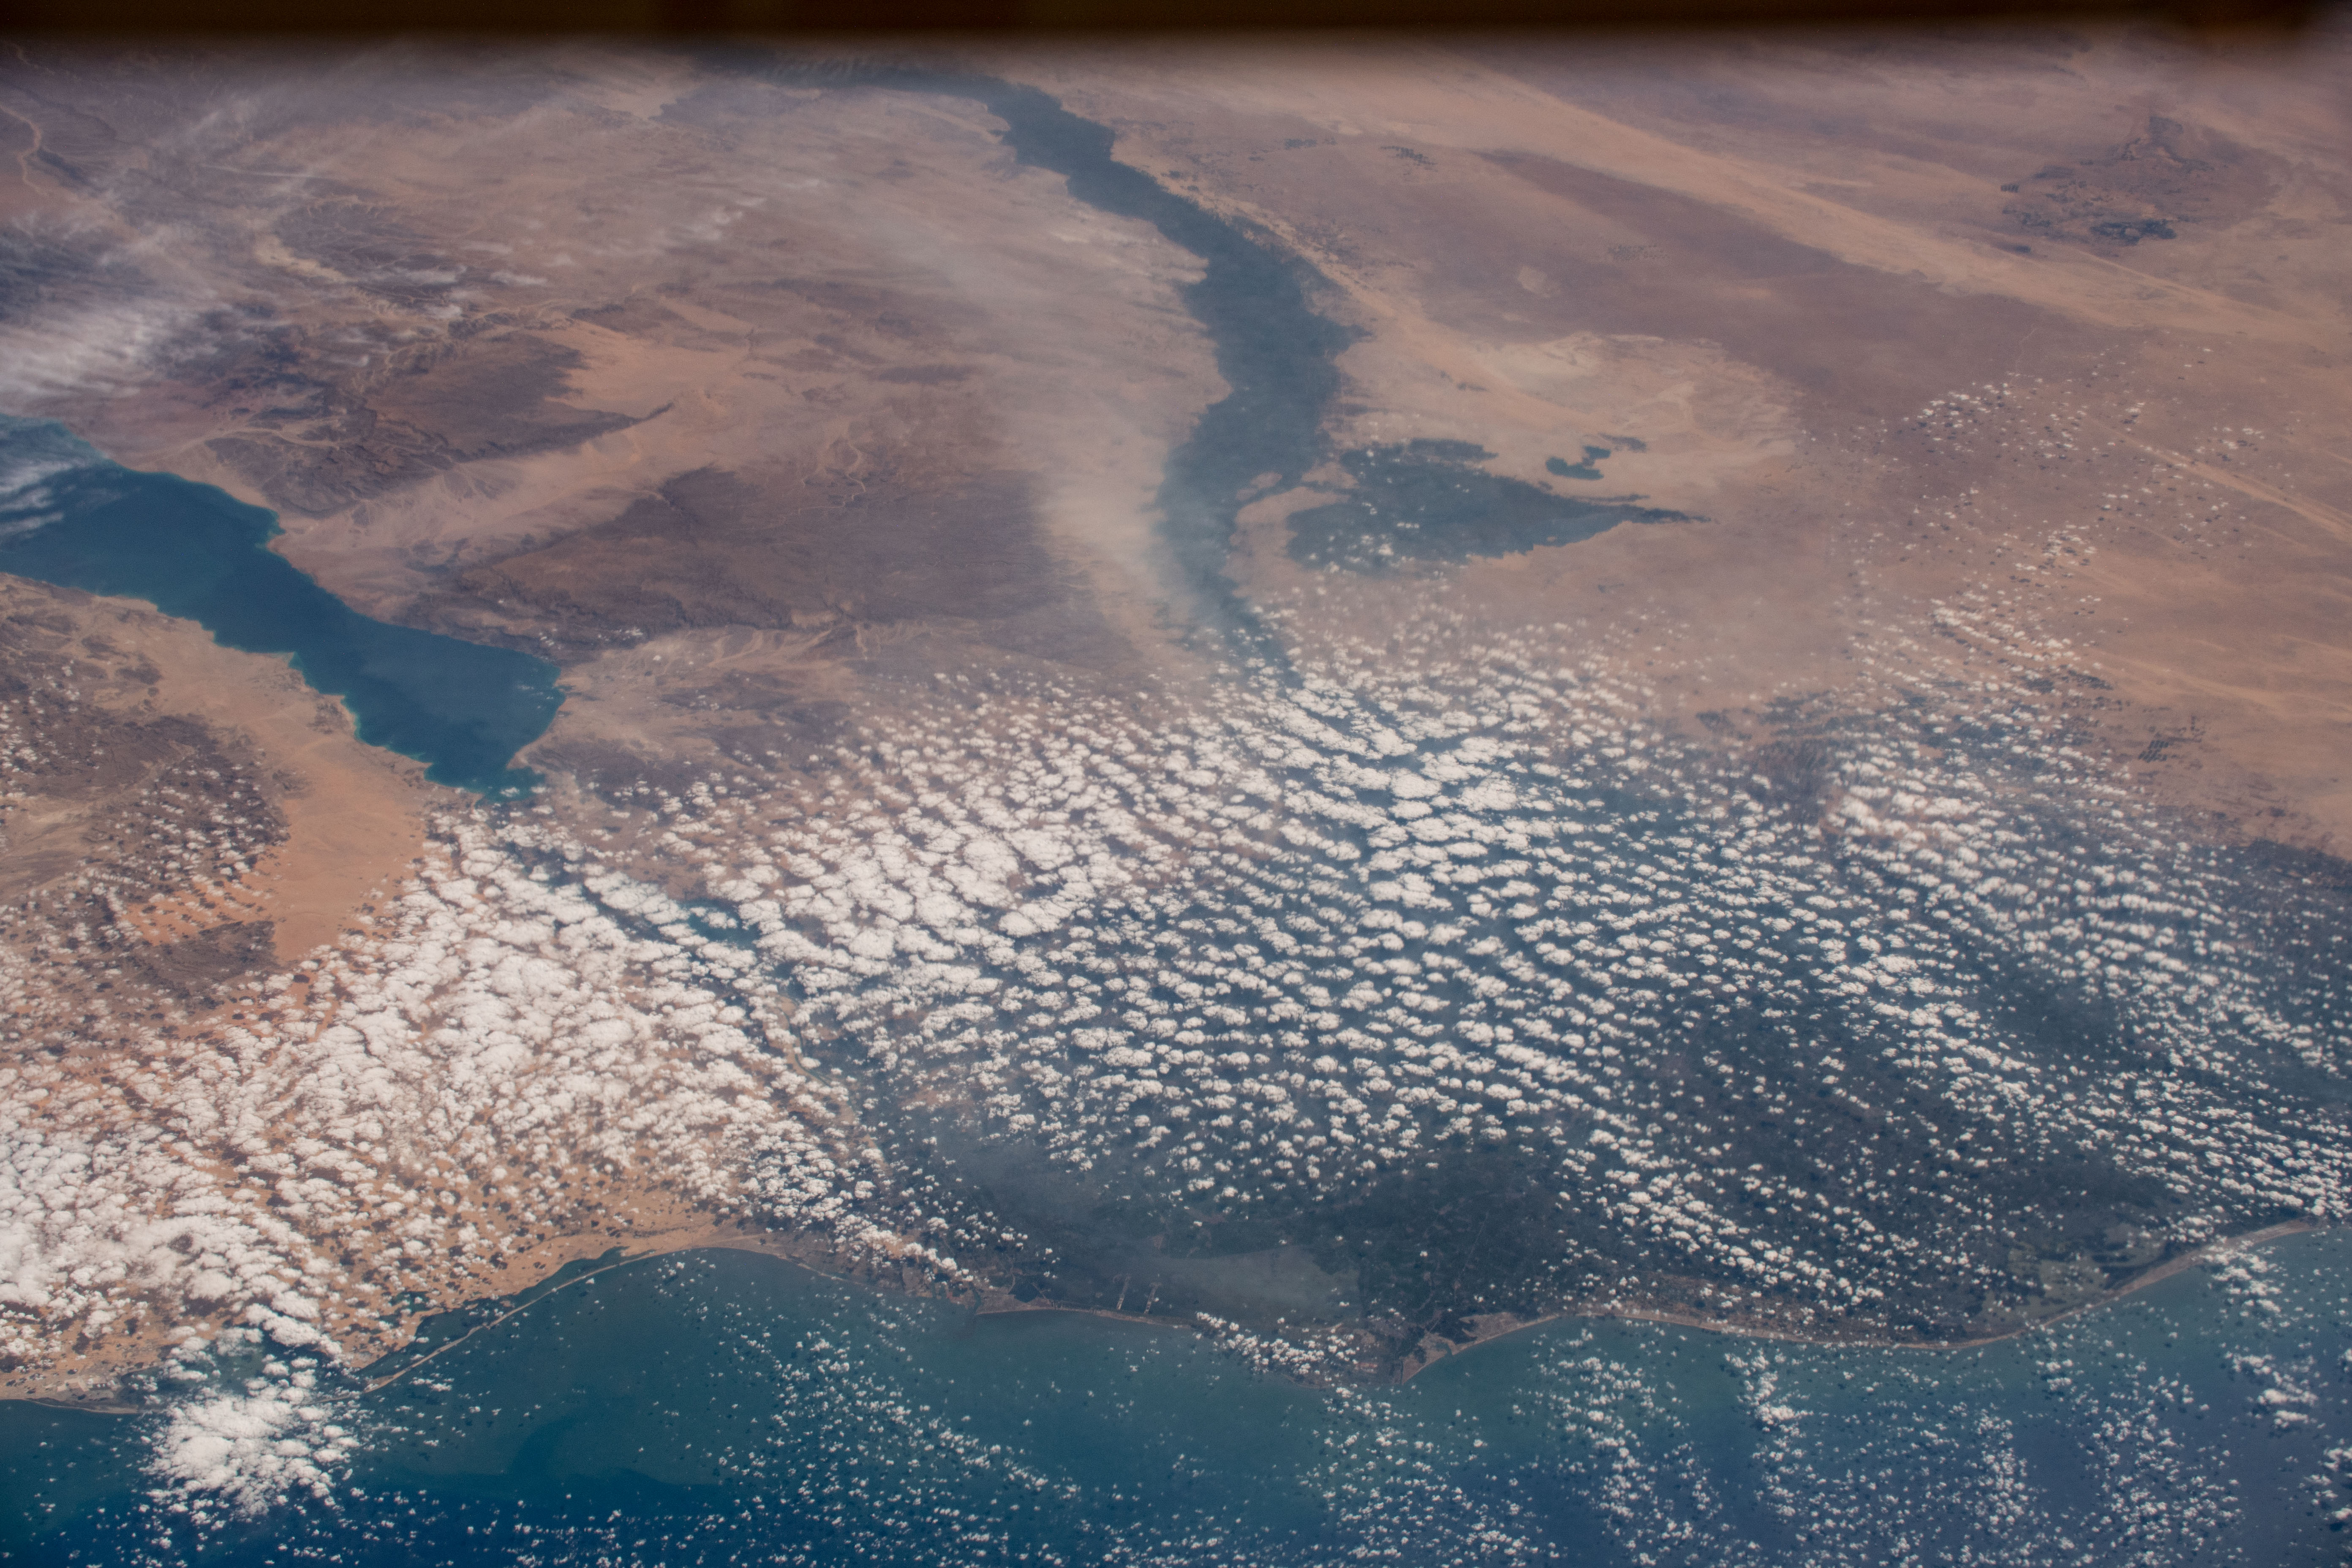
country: EGYPT
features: SUEZ GULF, BARDAWIL LAKE, MEDITERRANEAN SEA
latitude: 30.6
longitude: 31.7
